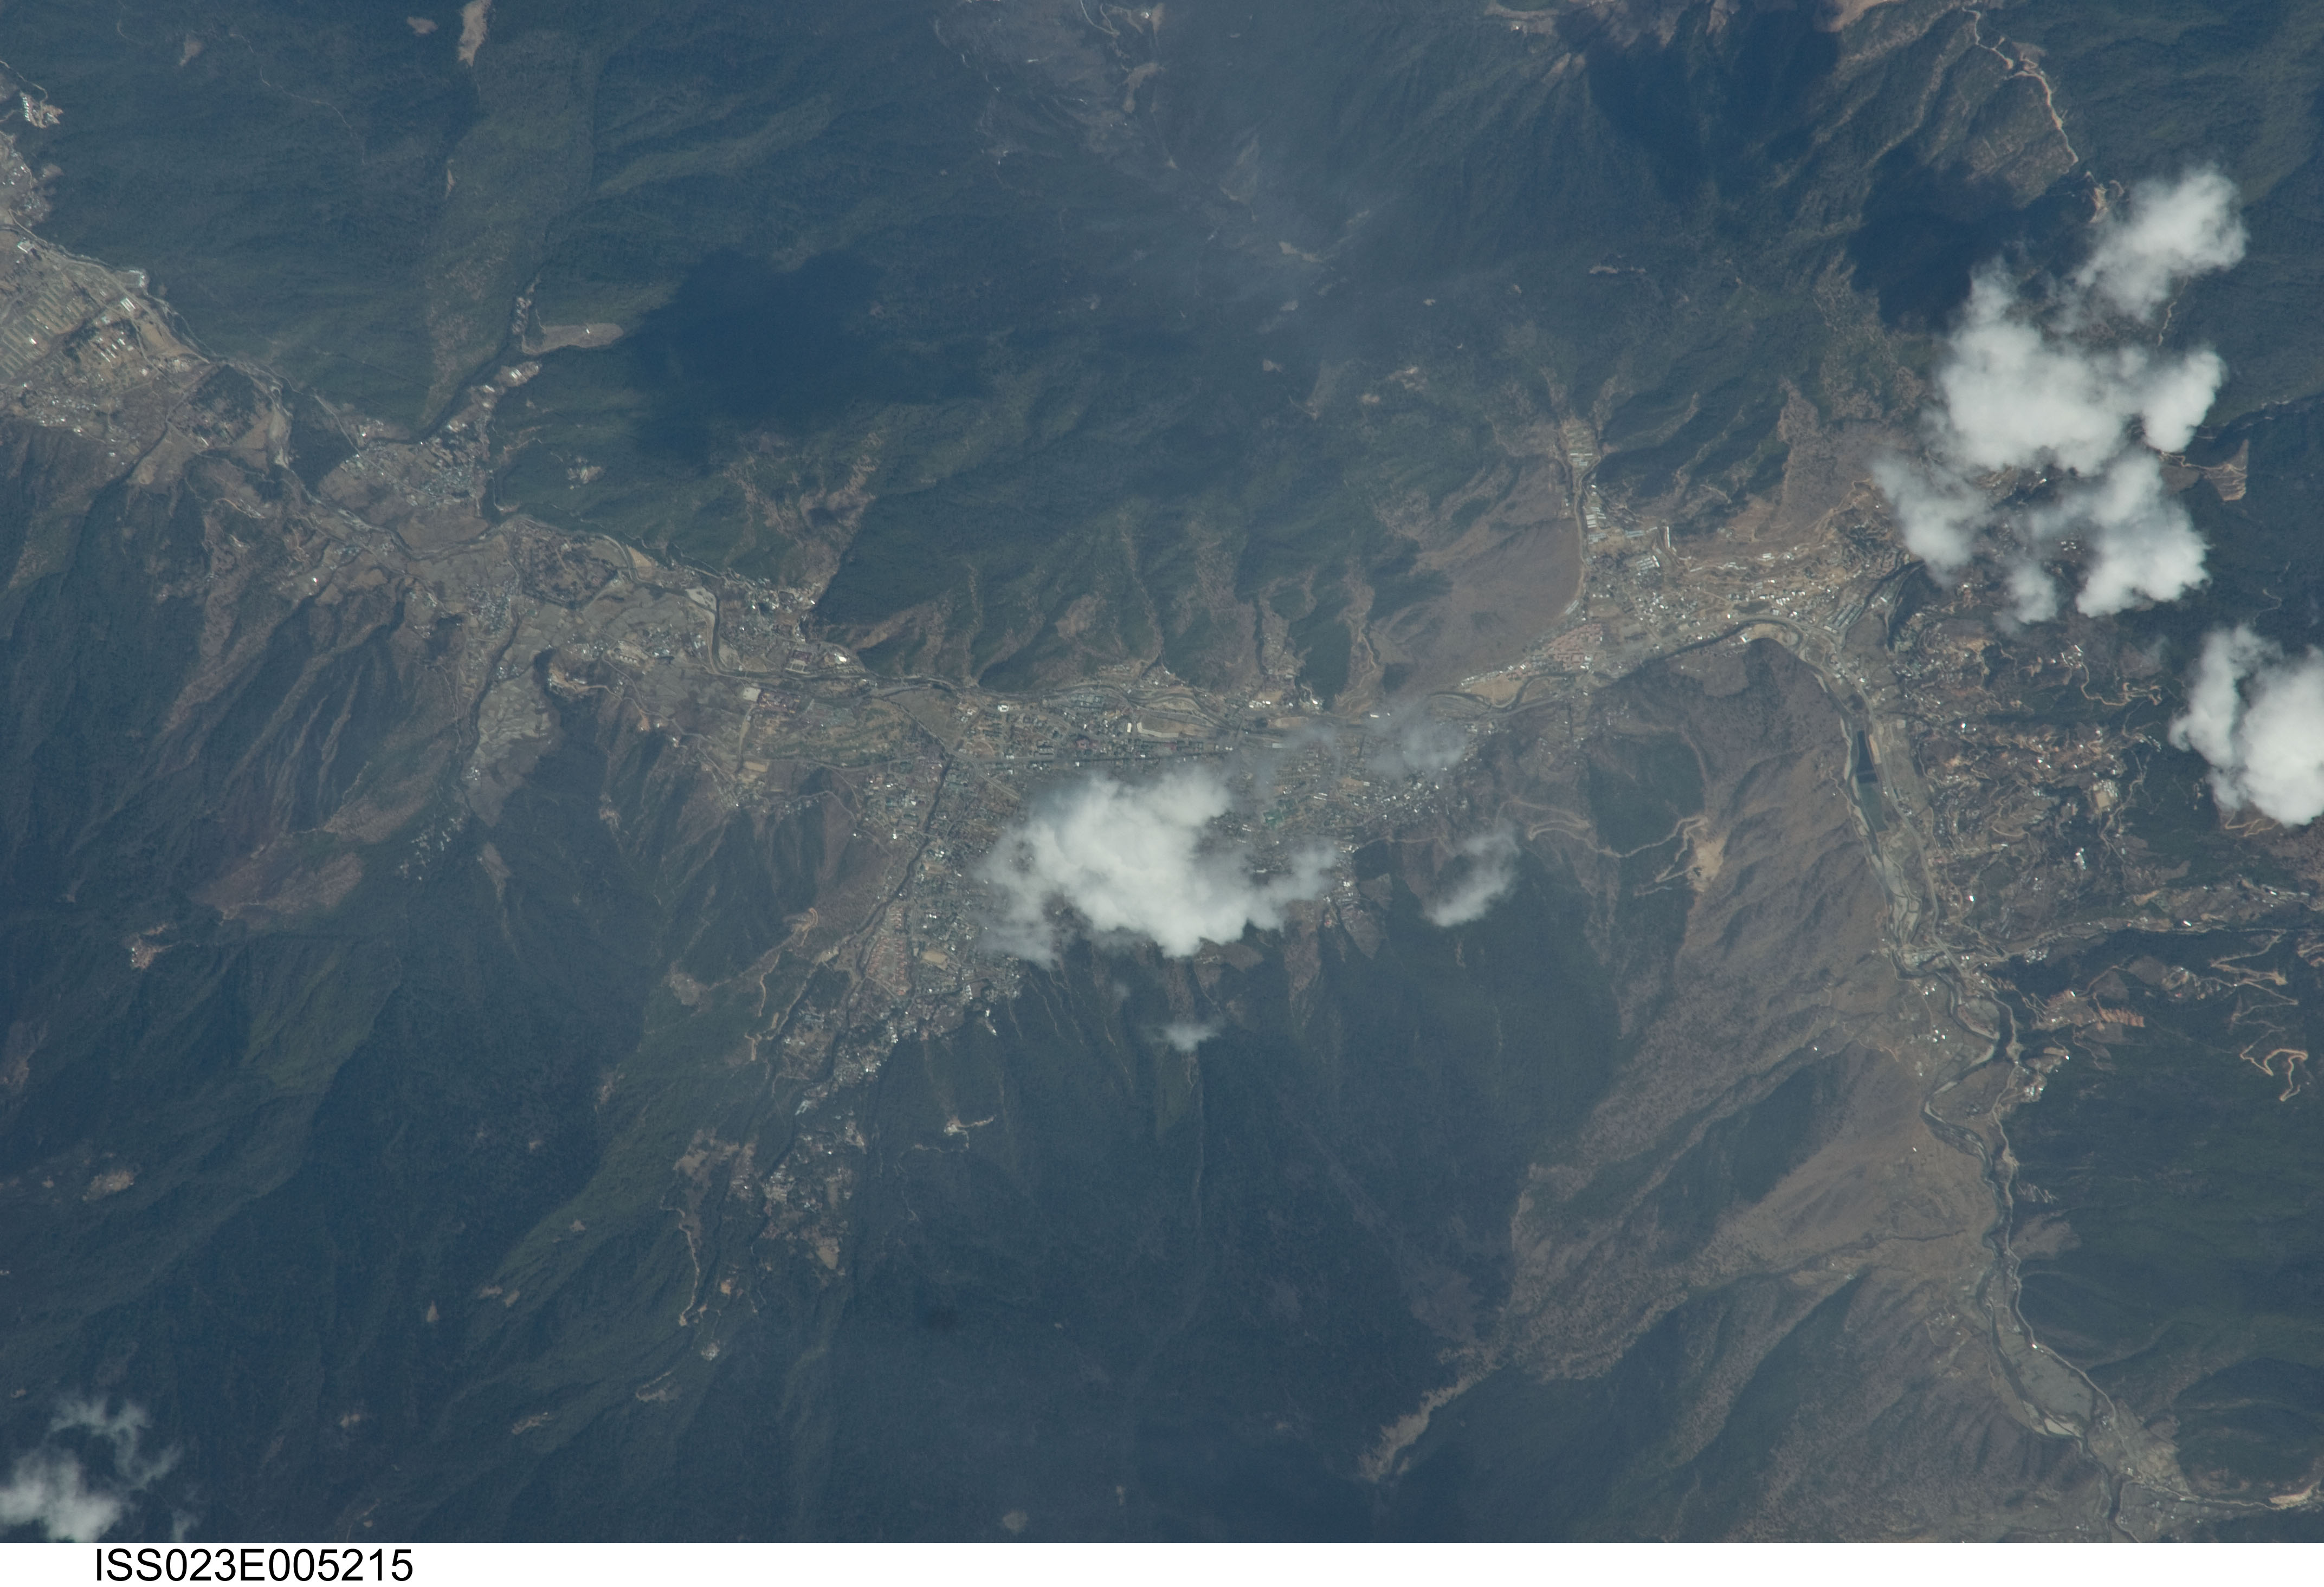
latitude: 27.5
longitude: 89.7
